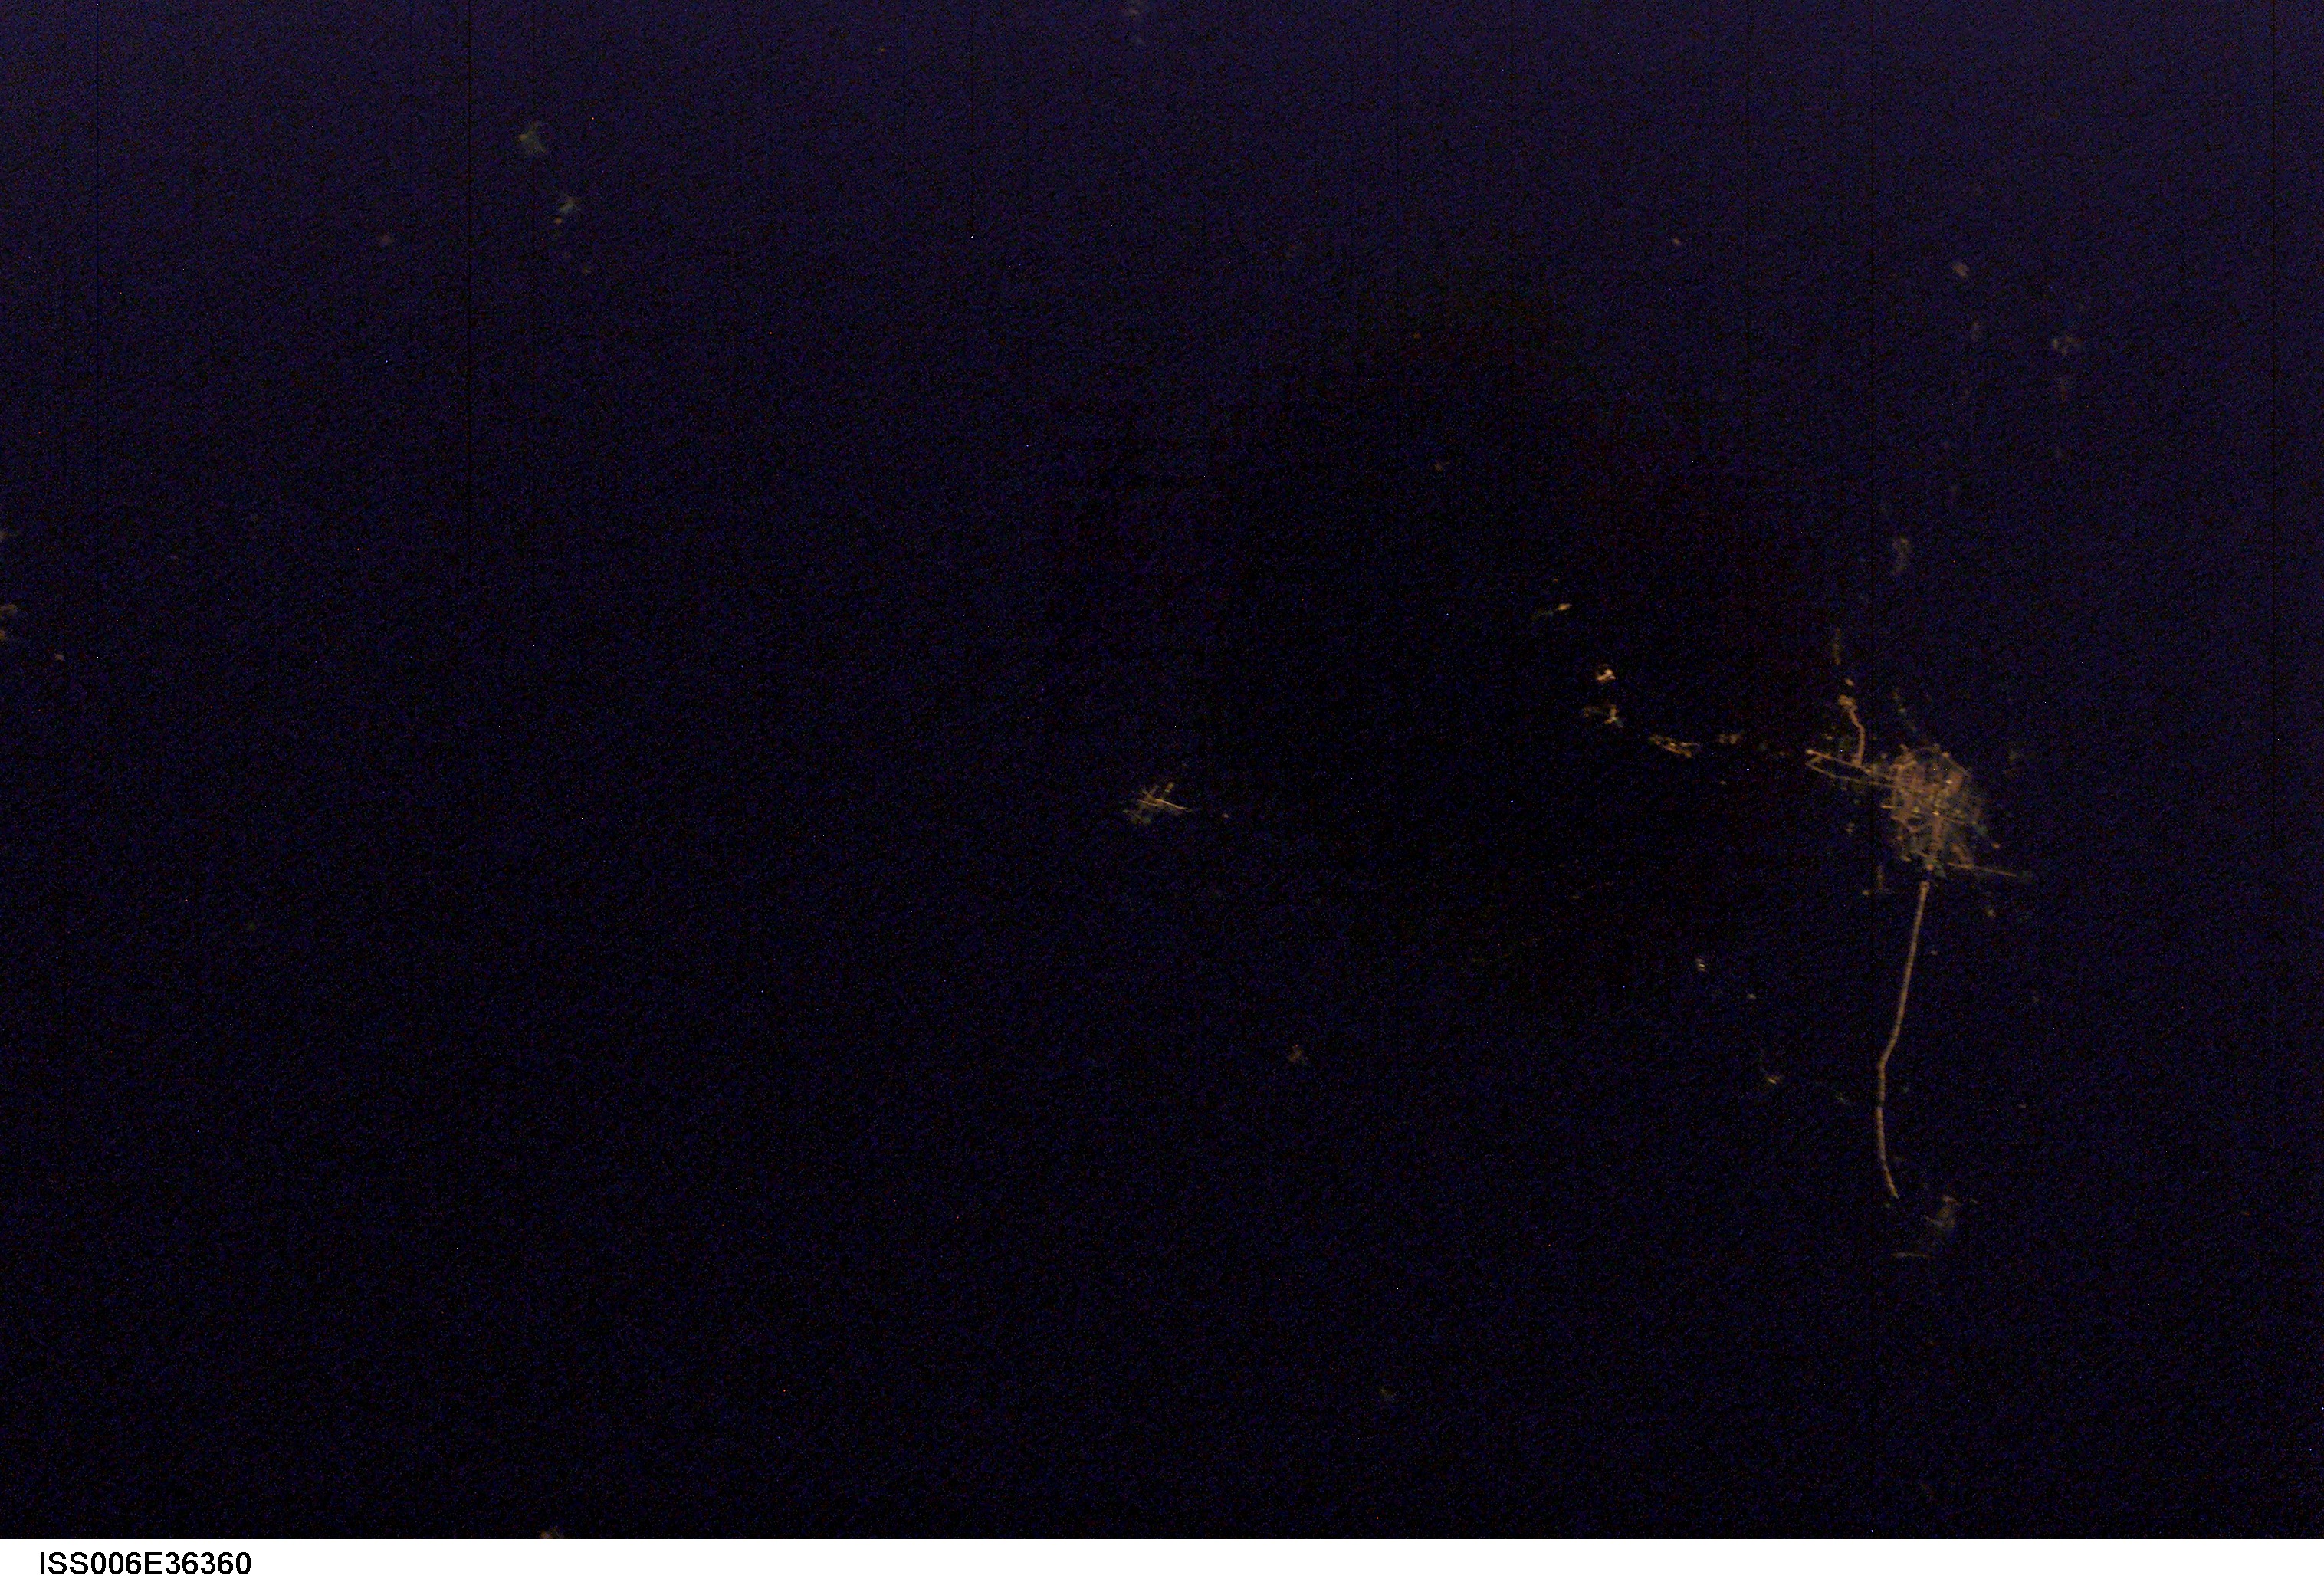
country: IRAN
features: DARK EARTHOBS
